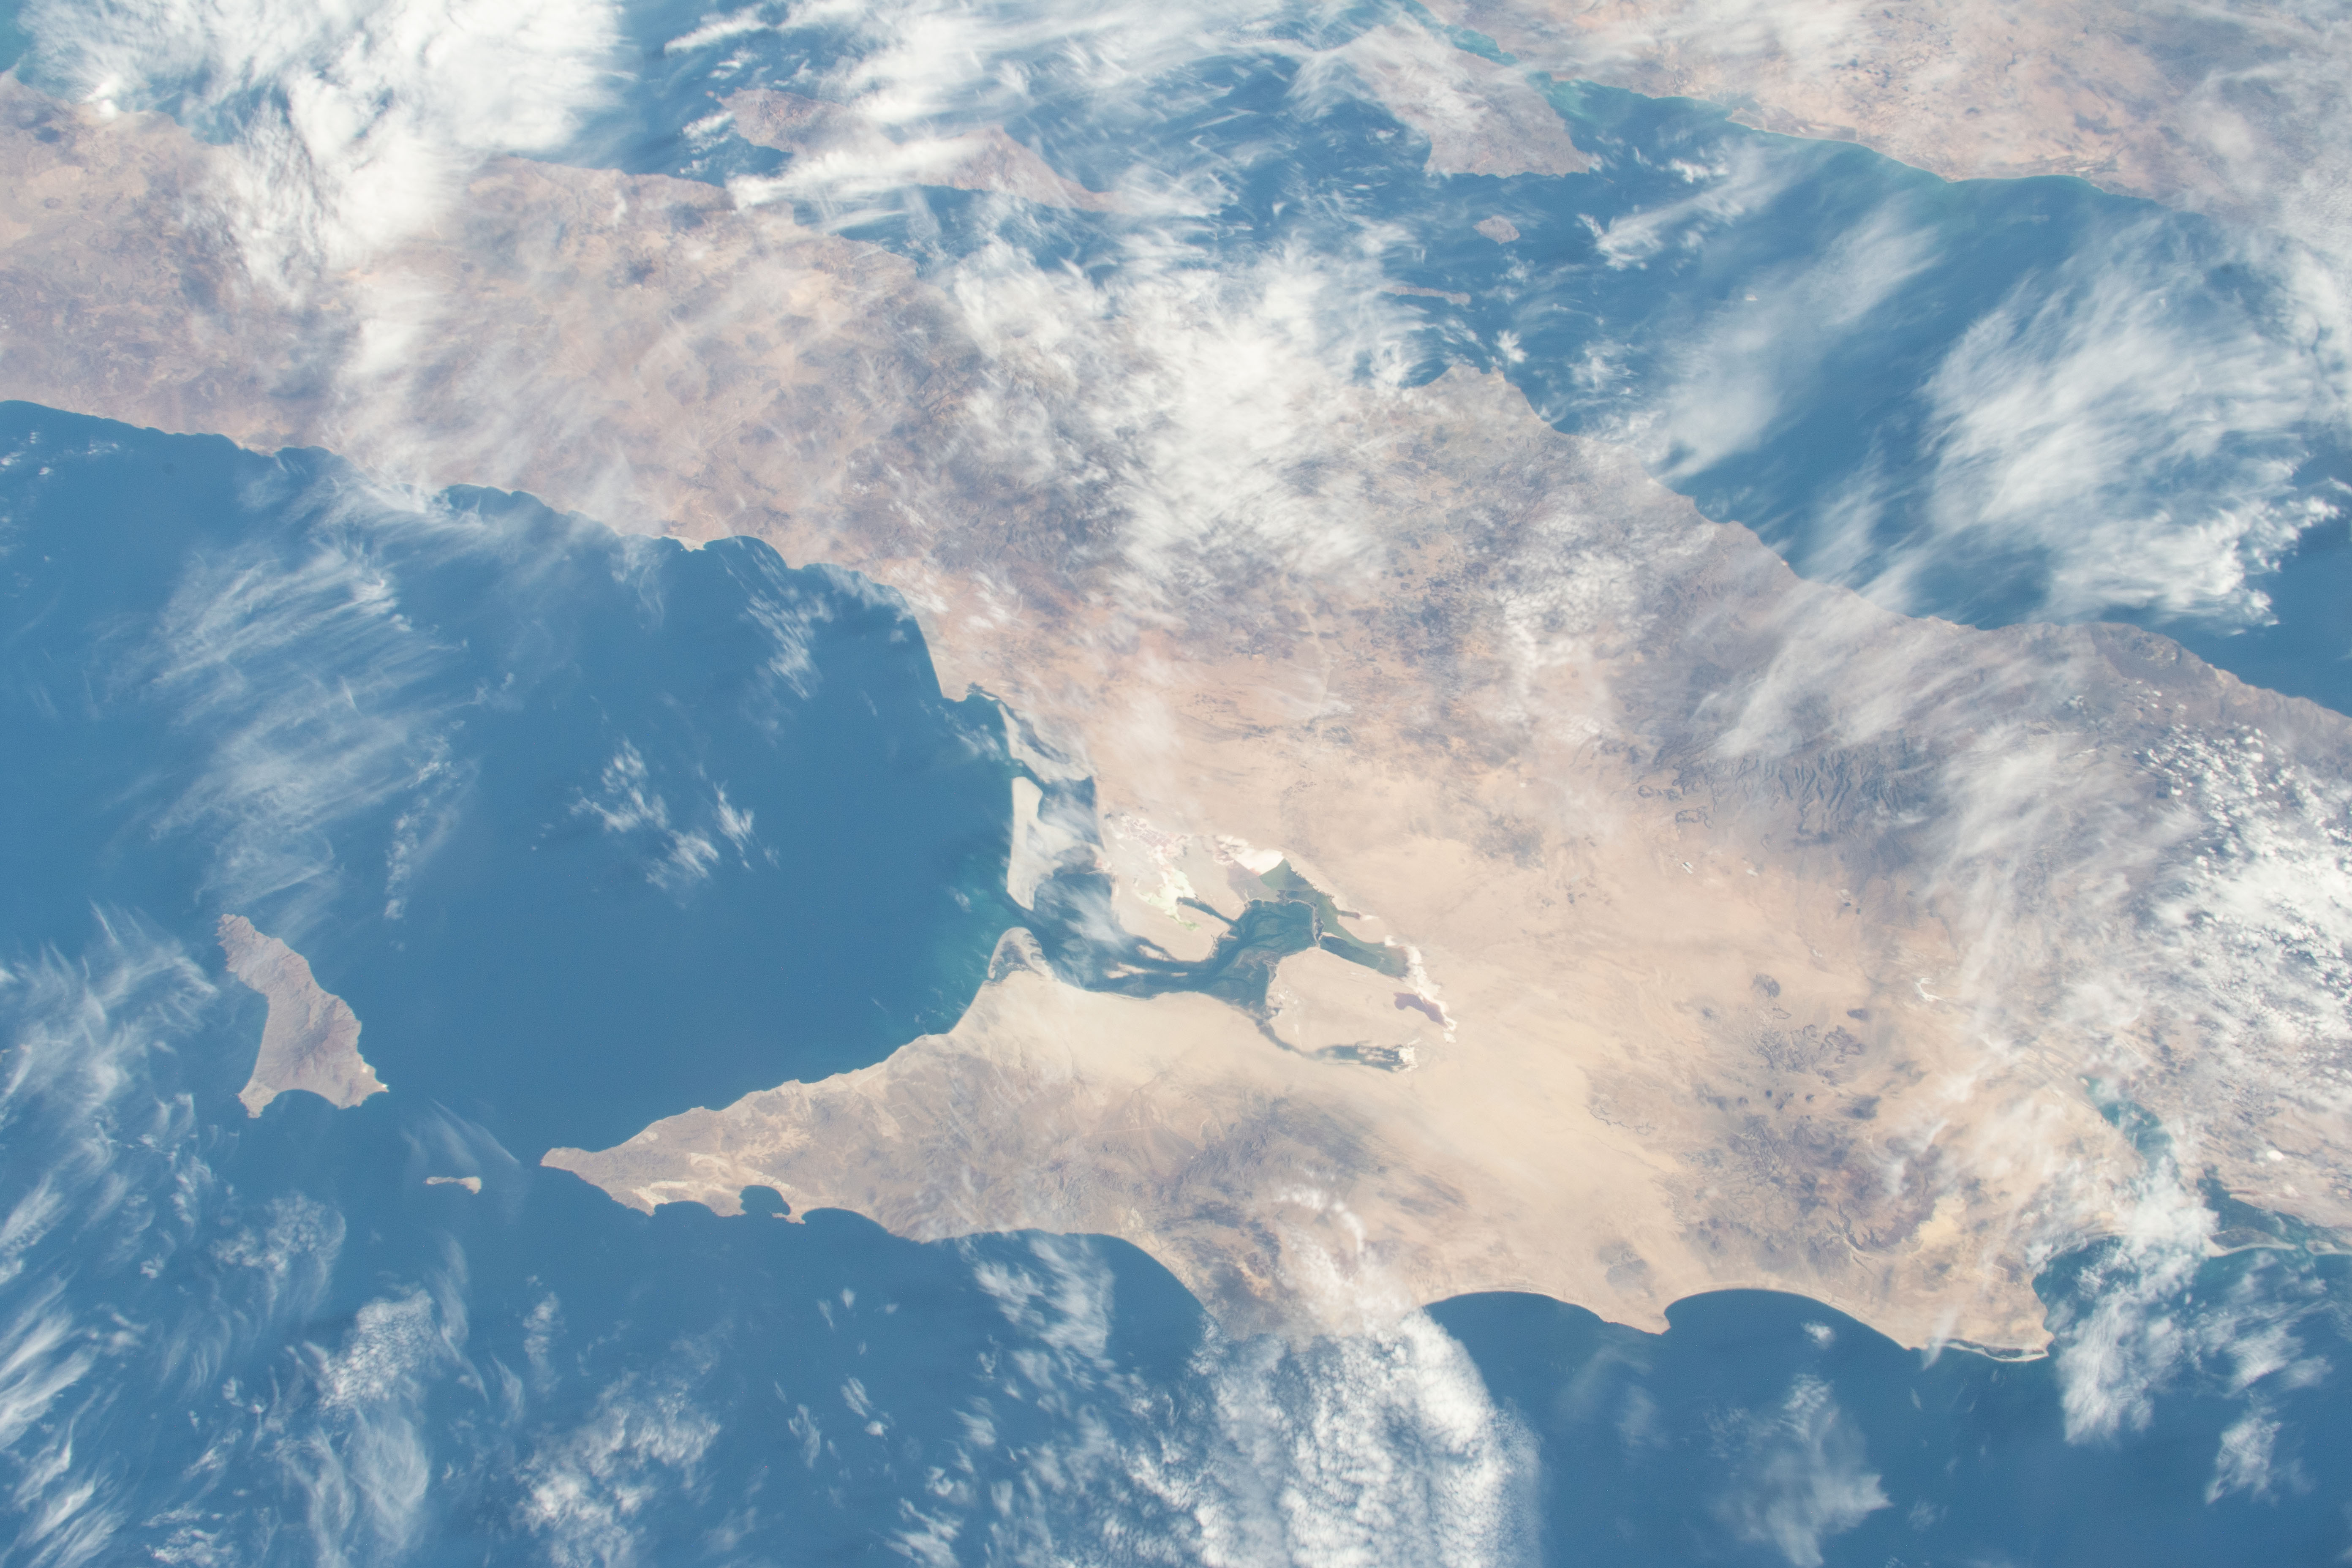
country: MEXICO
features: BAJA CALIFORNIA SUR, GULF OF CALIFORNIA, WAGNER BASIN
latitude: 28.0
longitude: -113.5
